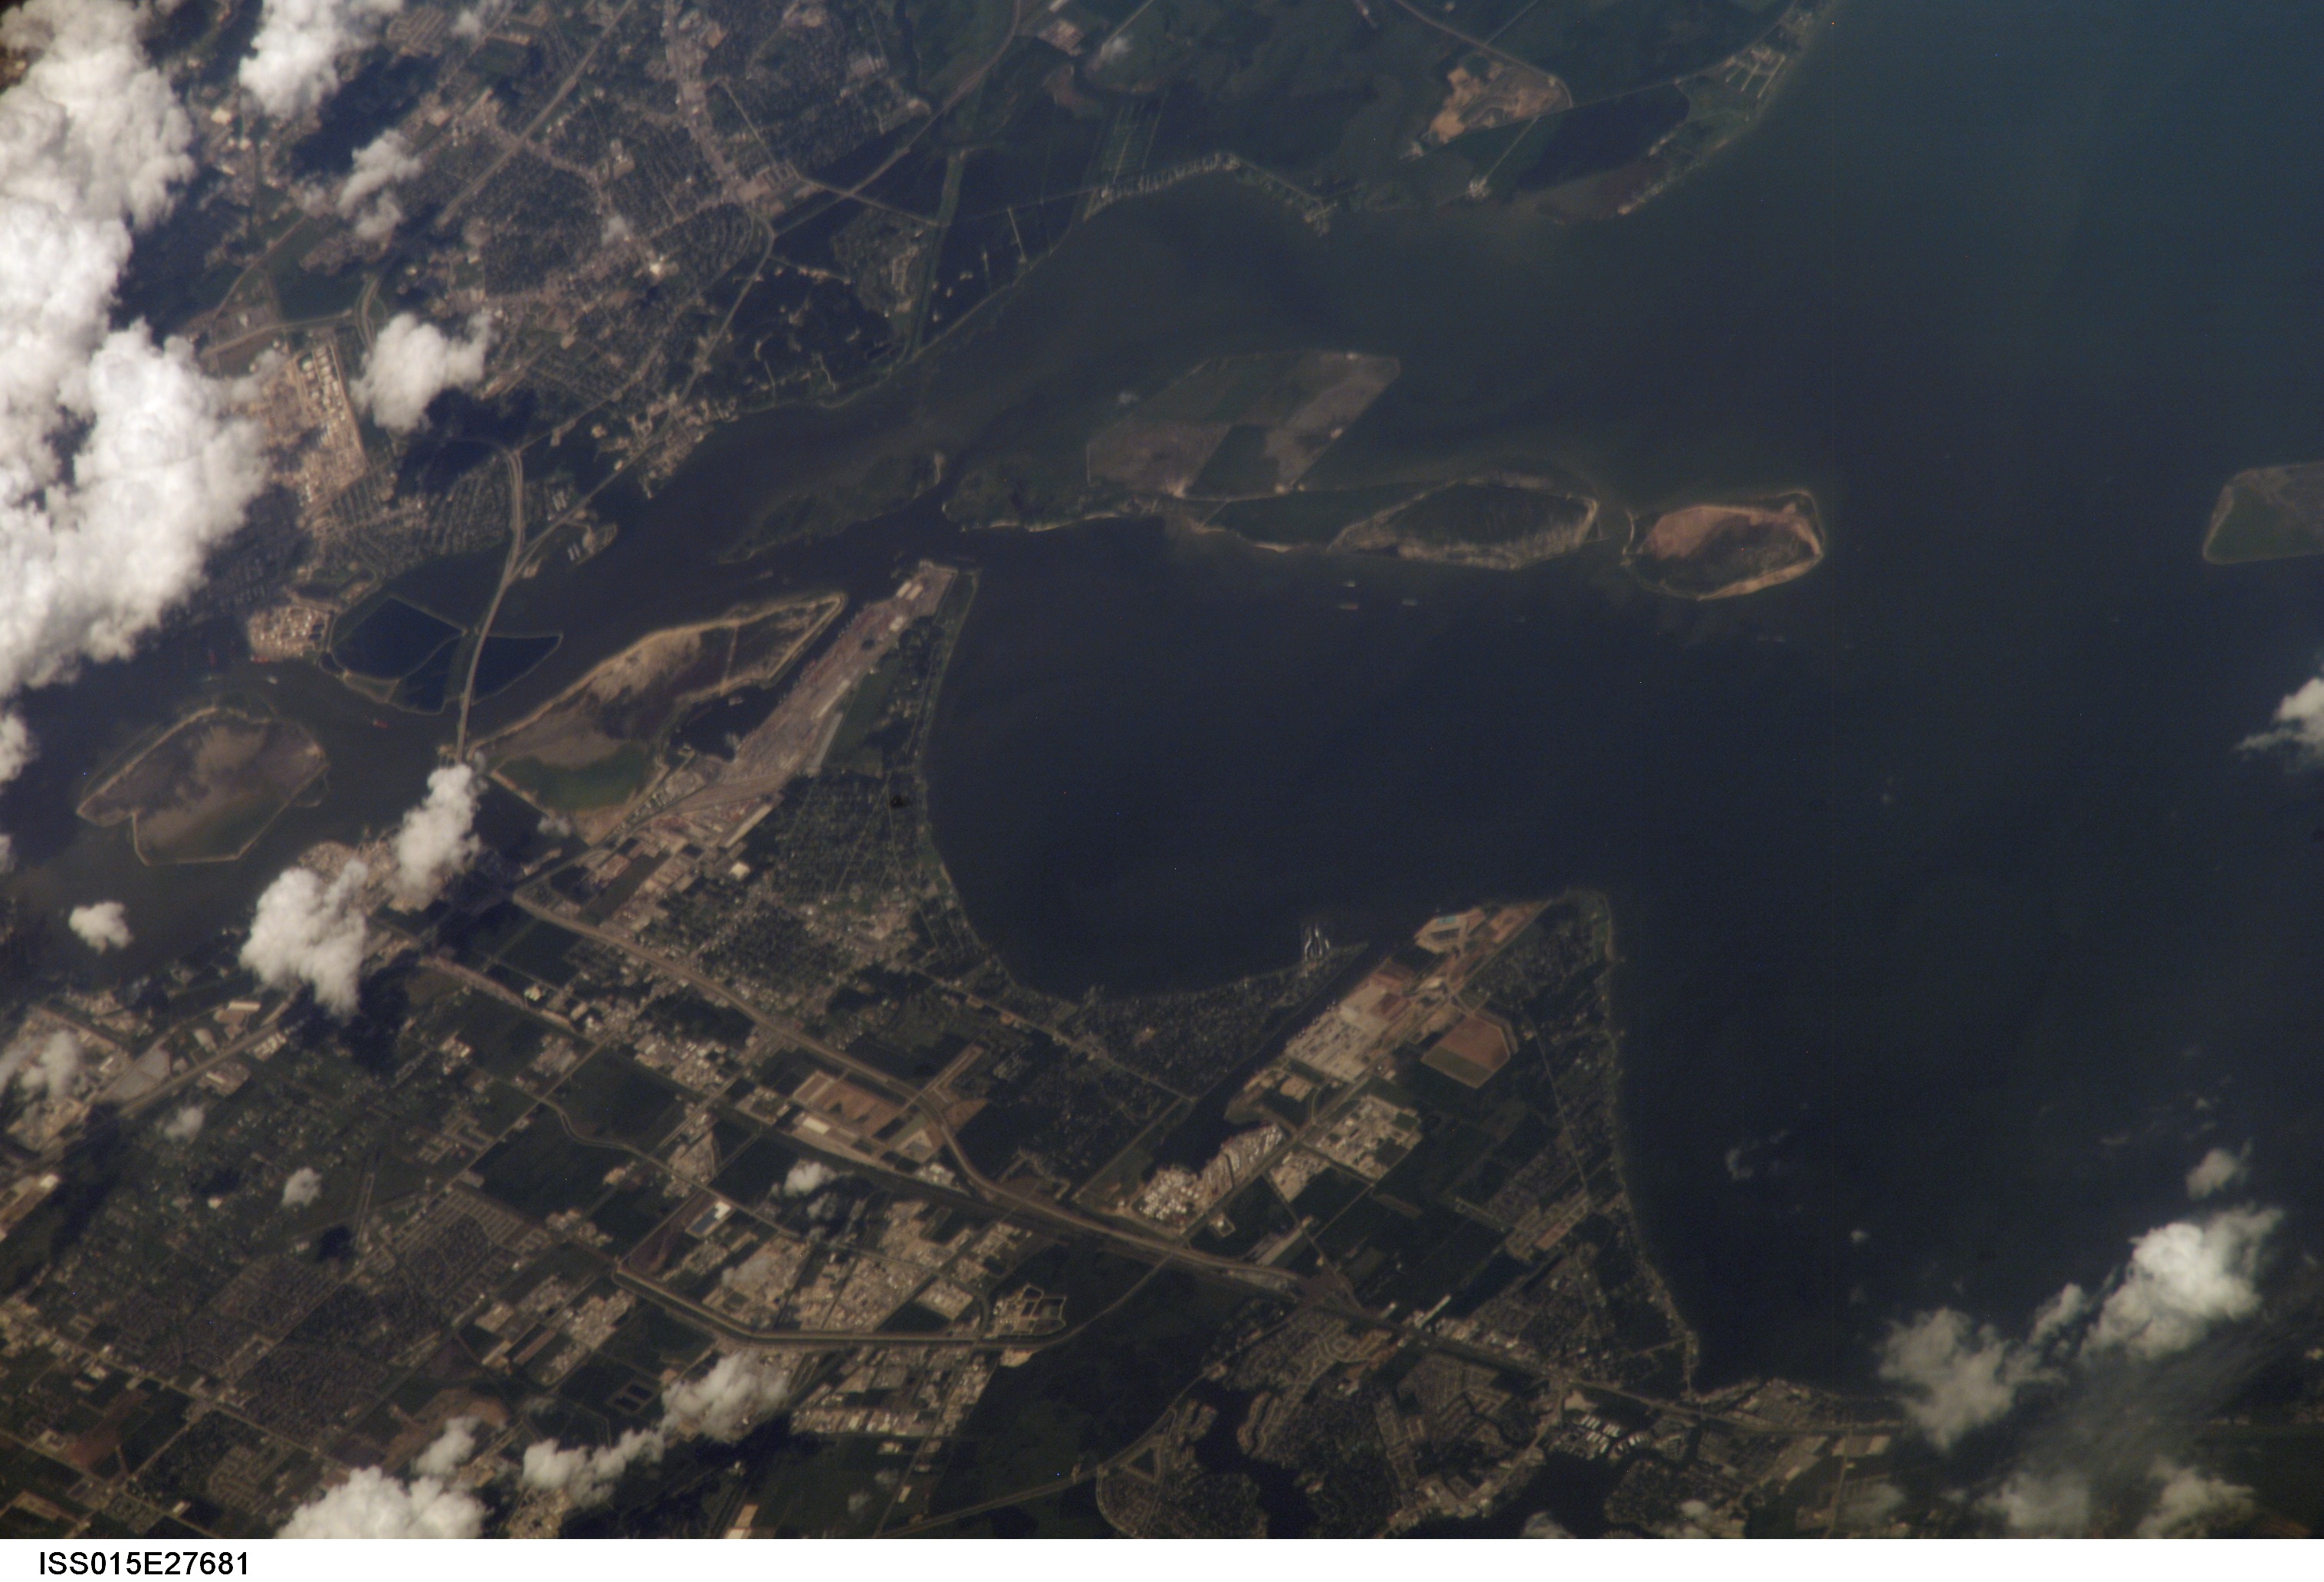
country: USA-TEXAS
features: HOUSTON SHIP CHAN., LA PORTE
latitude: 29.6
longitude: -95.0
